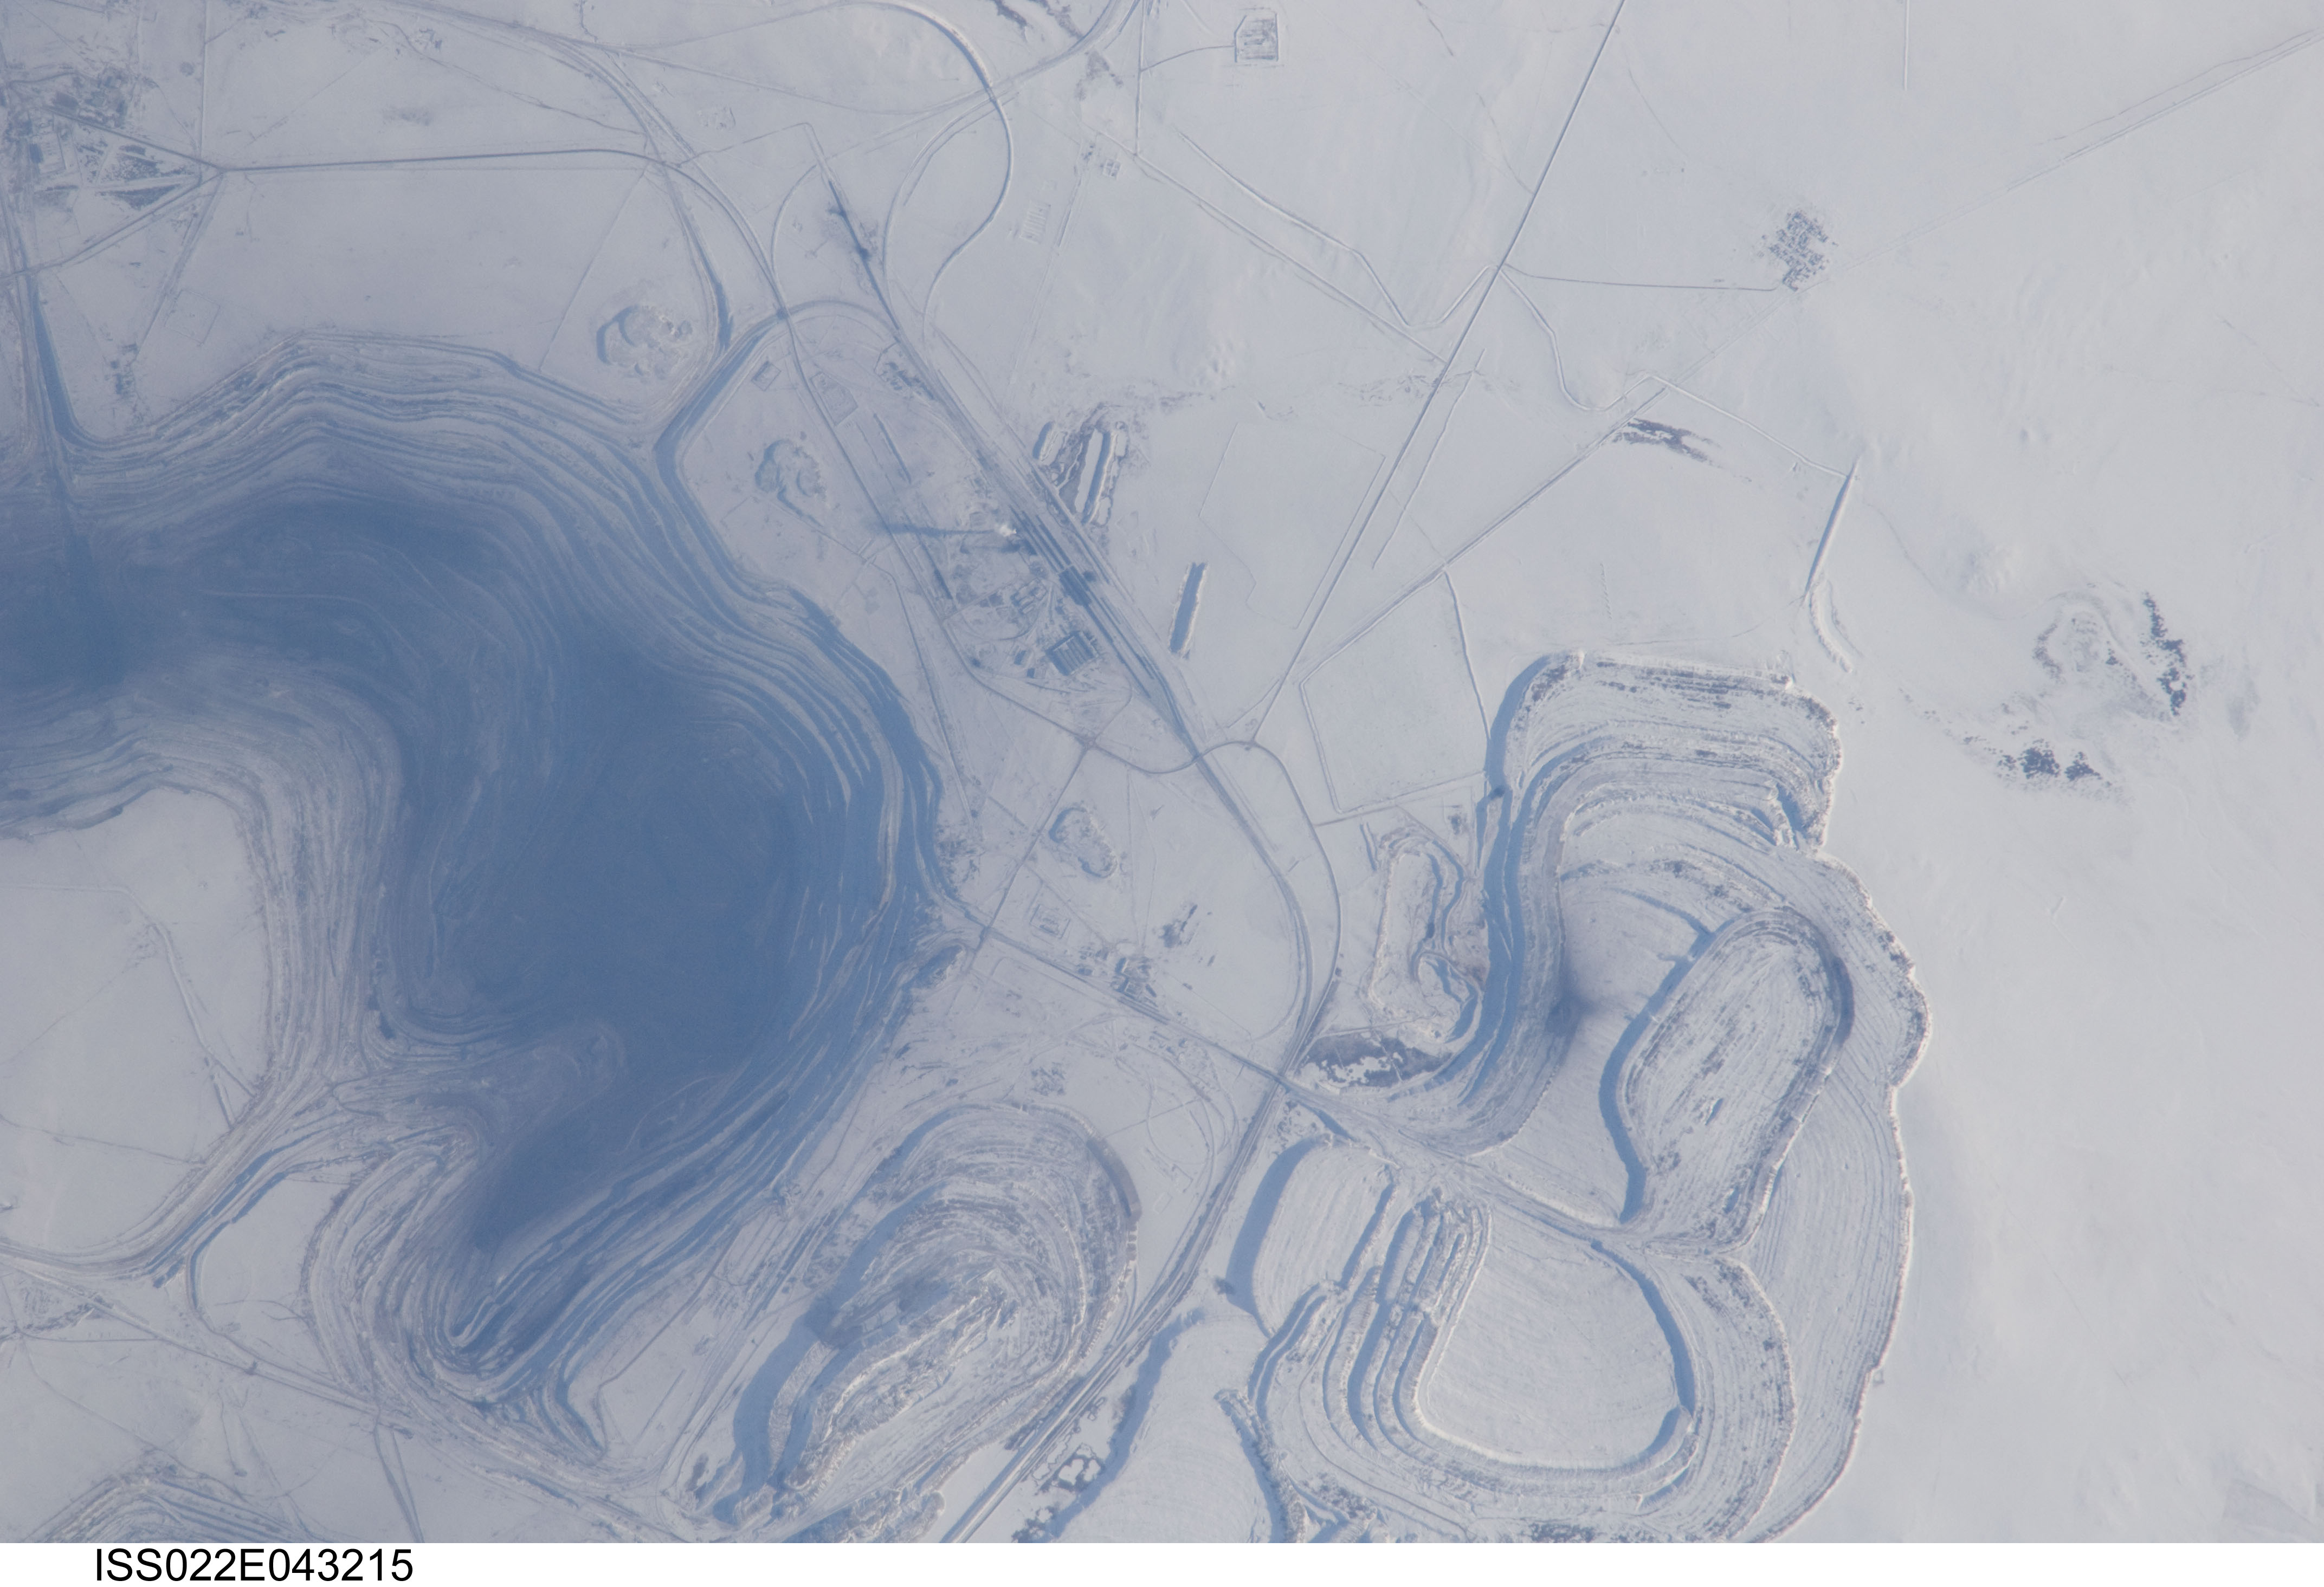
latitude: 51.6
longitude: 75.4
